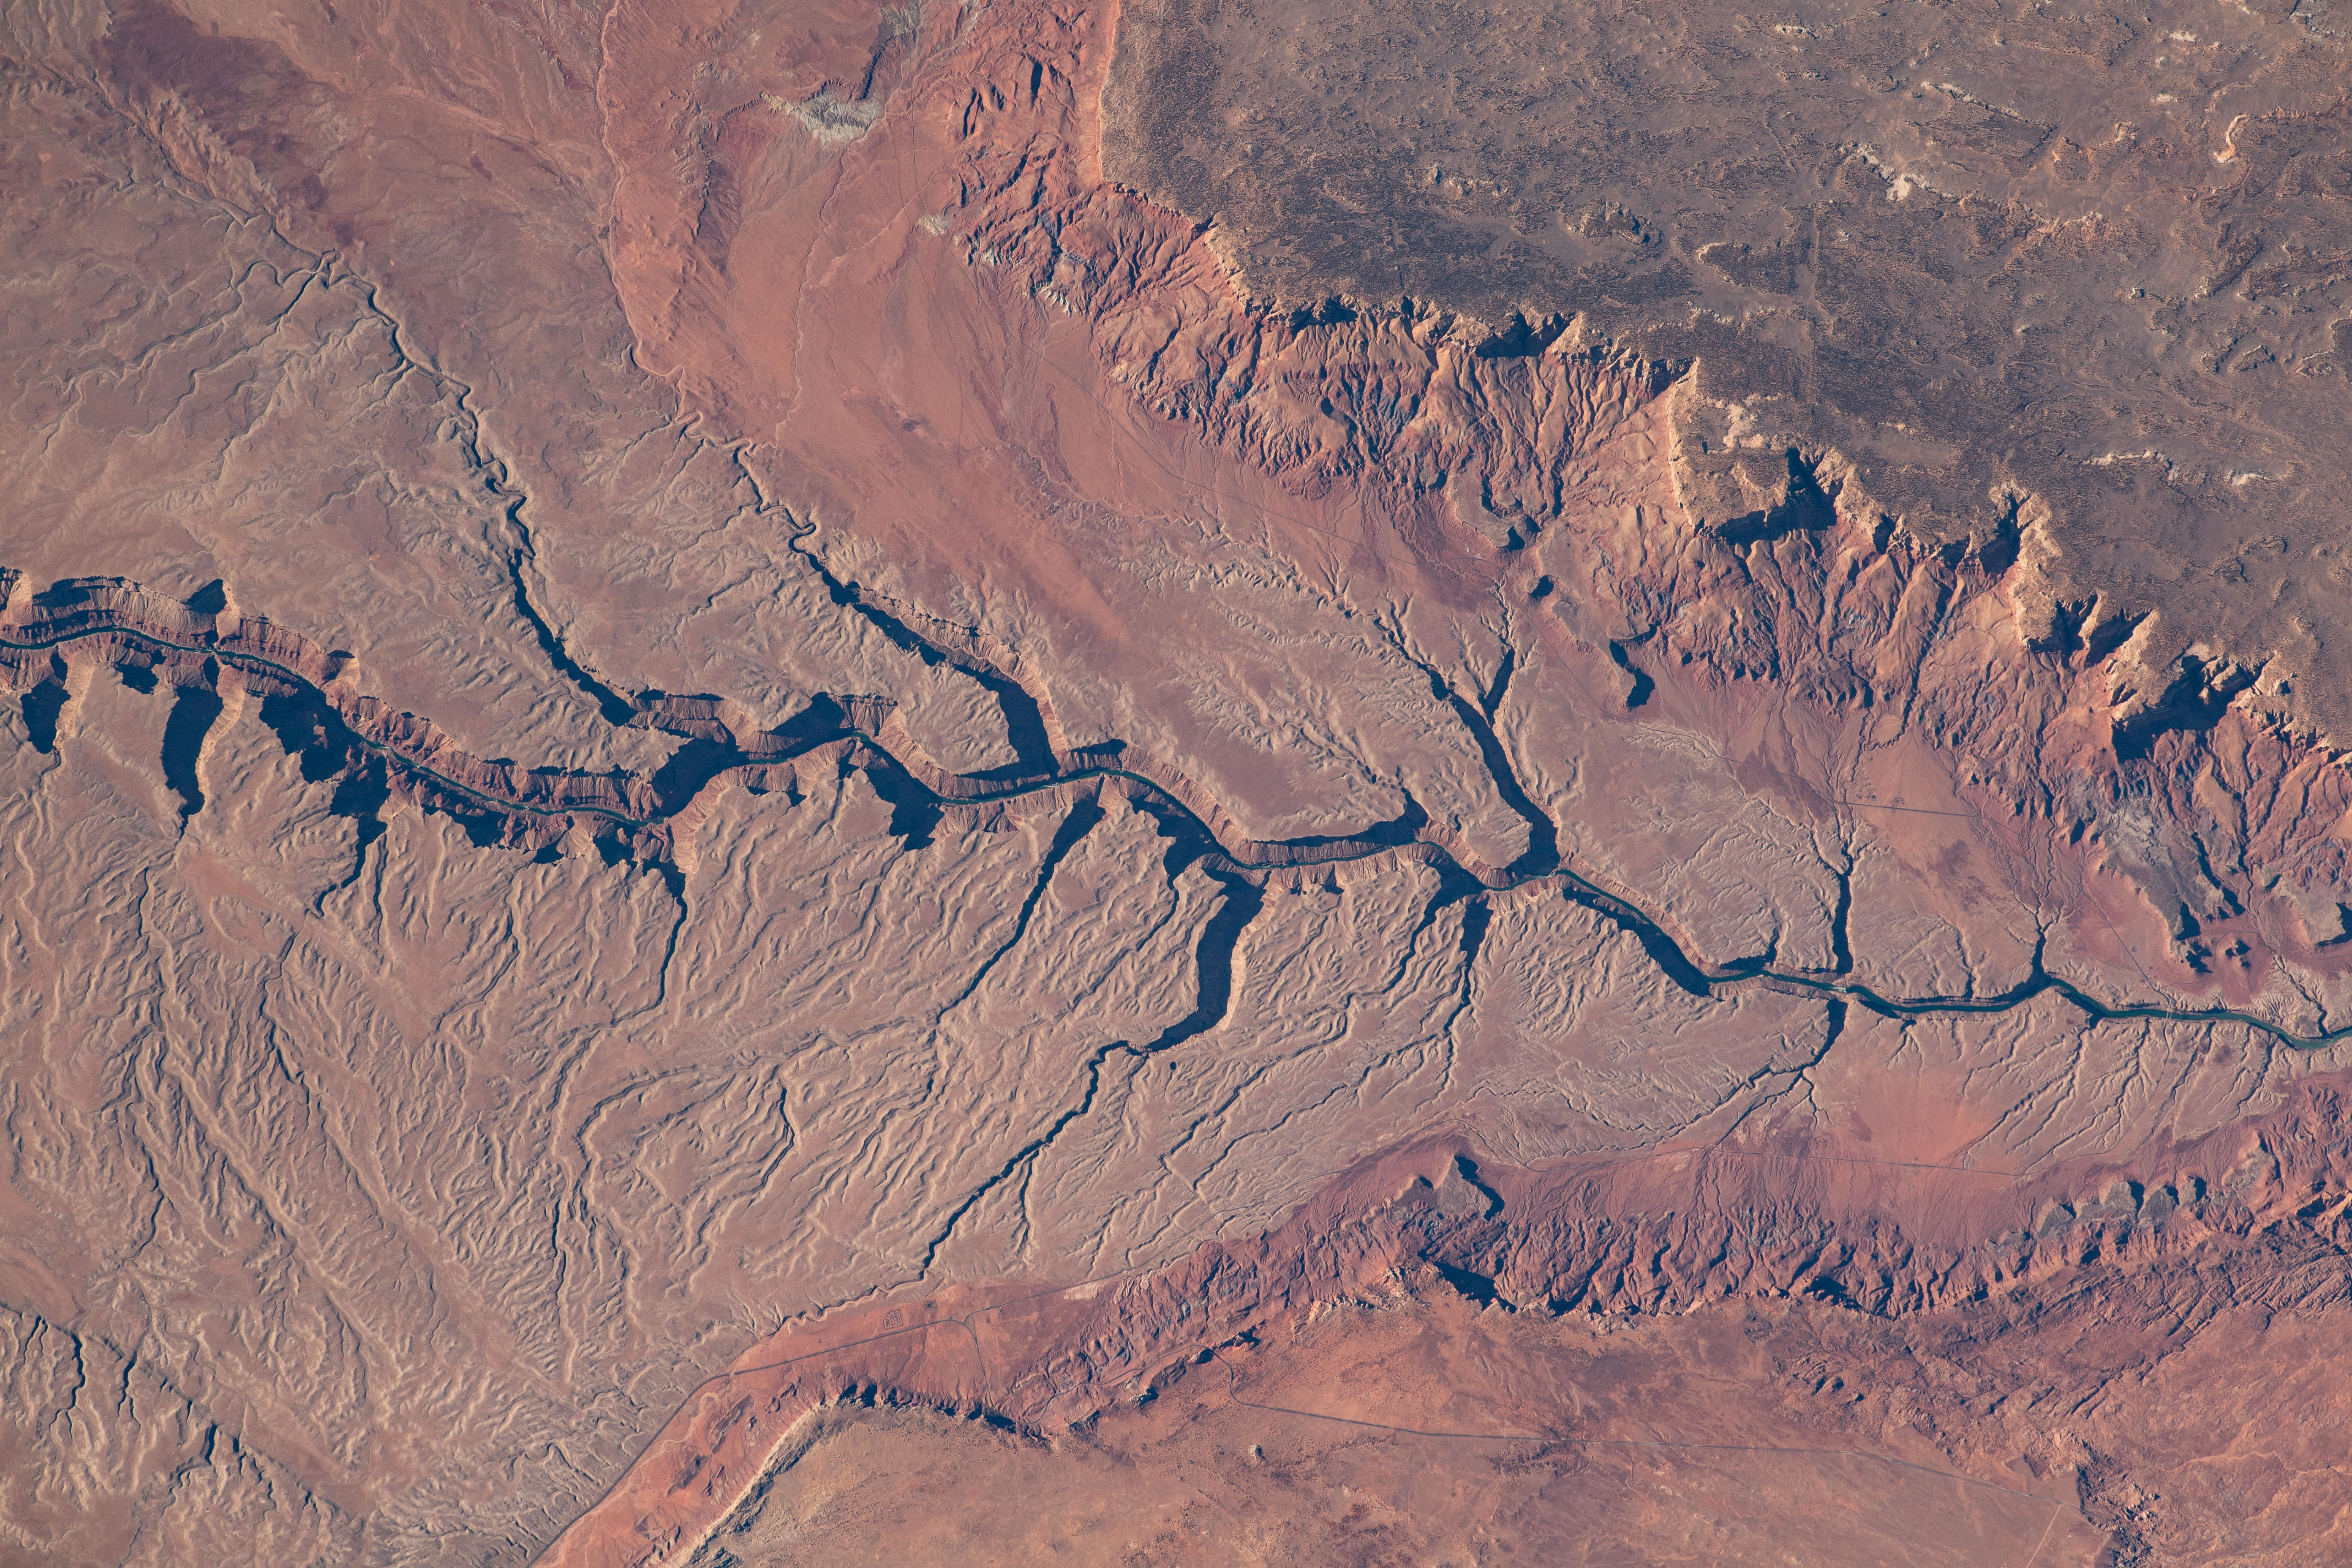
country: USA-ARIZONA
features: COLORADO RIVER
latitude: 36.7
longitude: -111.7
